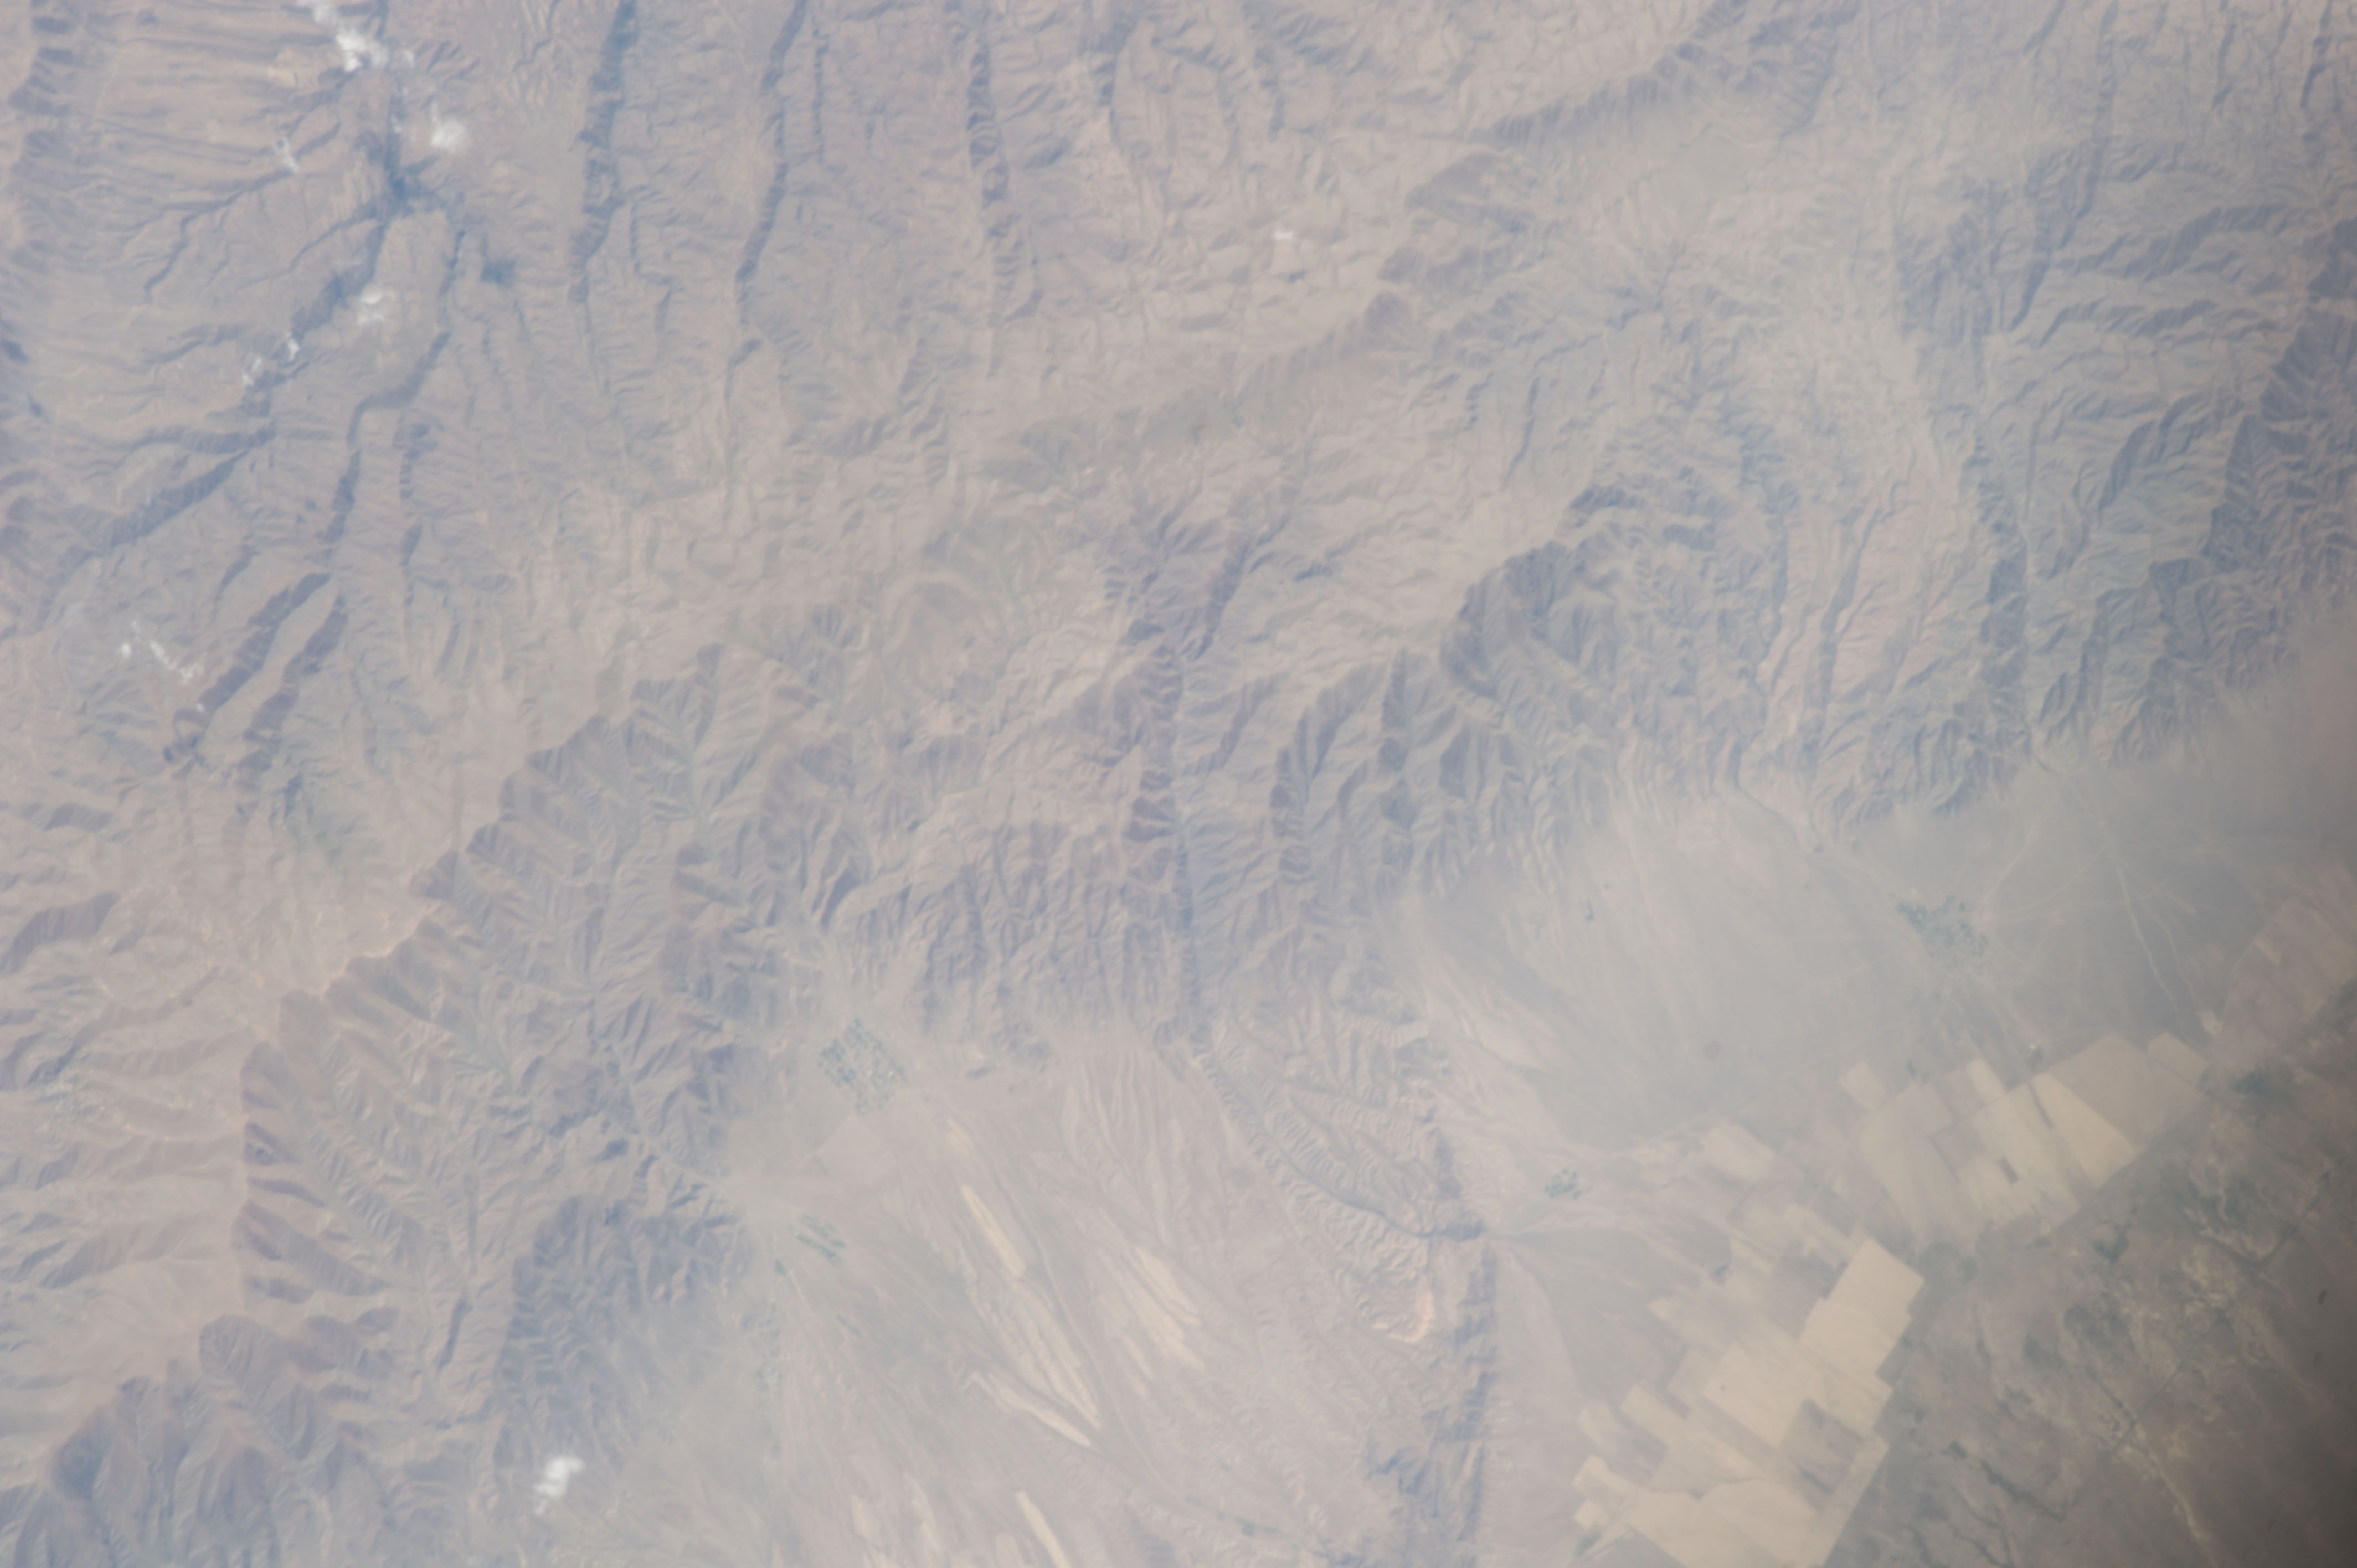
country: KAZAKHSTAN
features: KENDYKTAS MTS., RAVINES, AGR., HAZE
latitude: 43.1
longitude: 75.5
